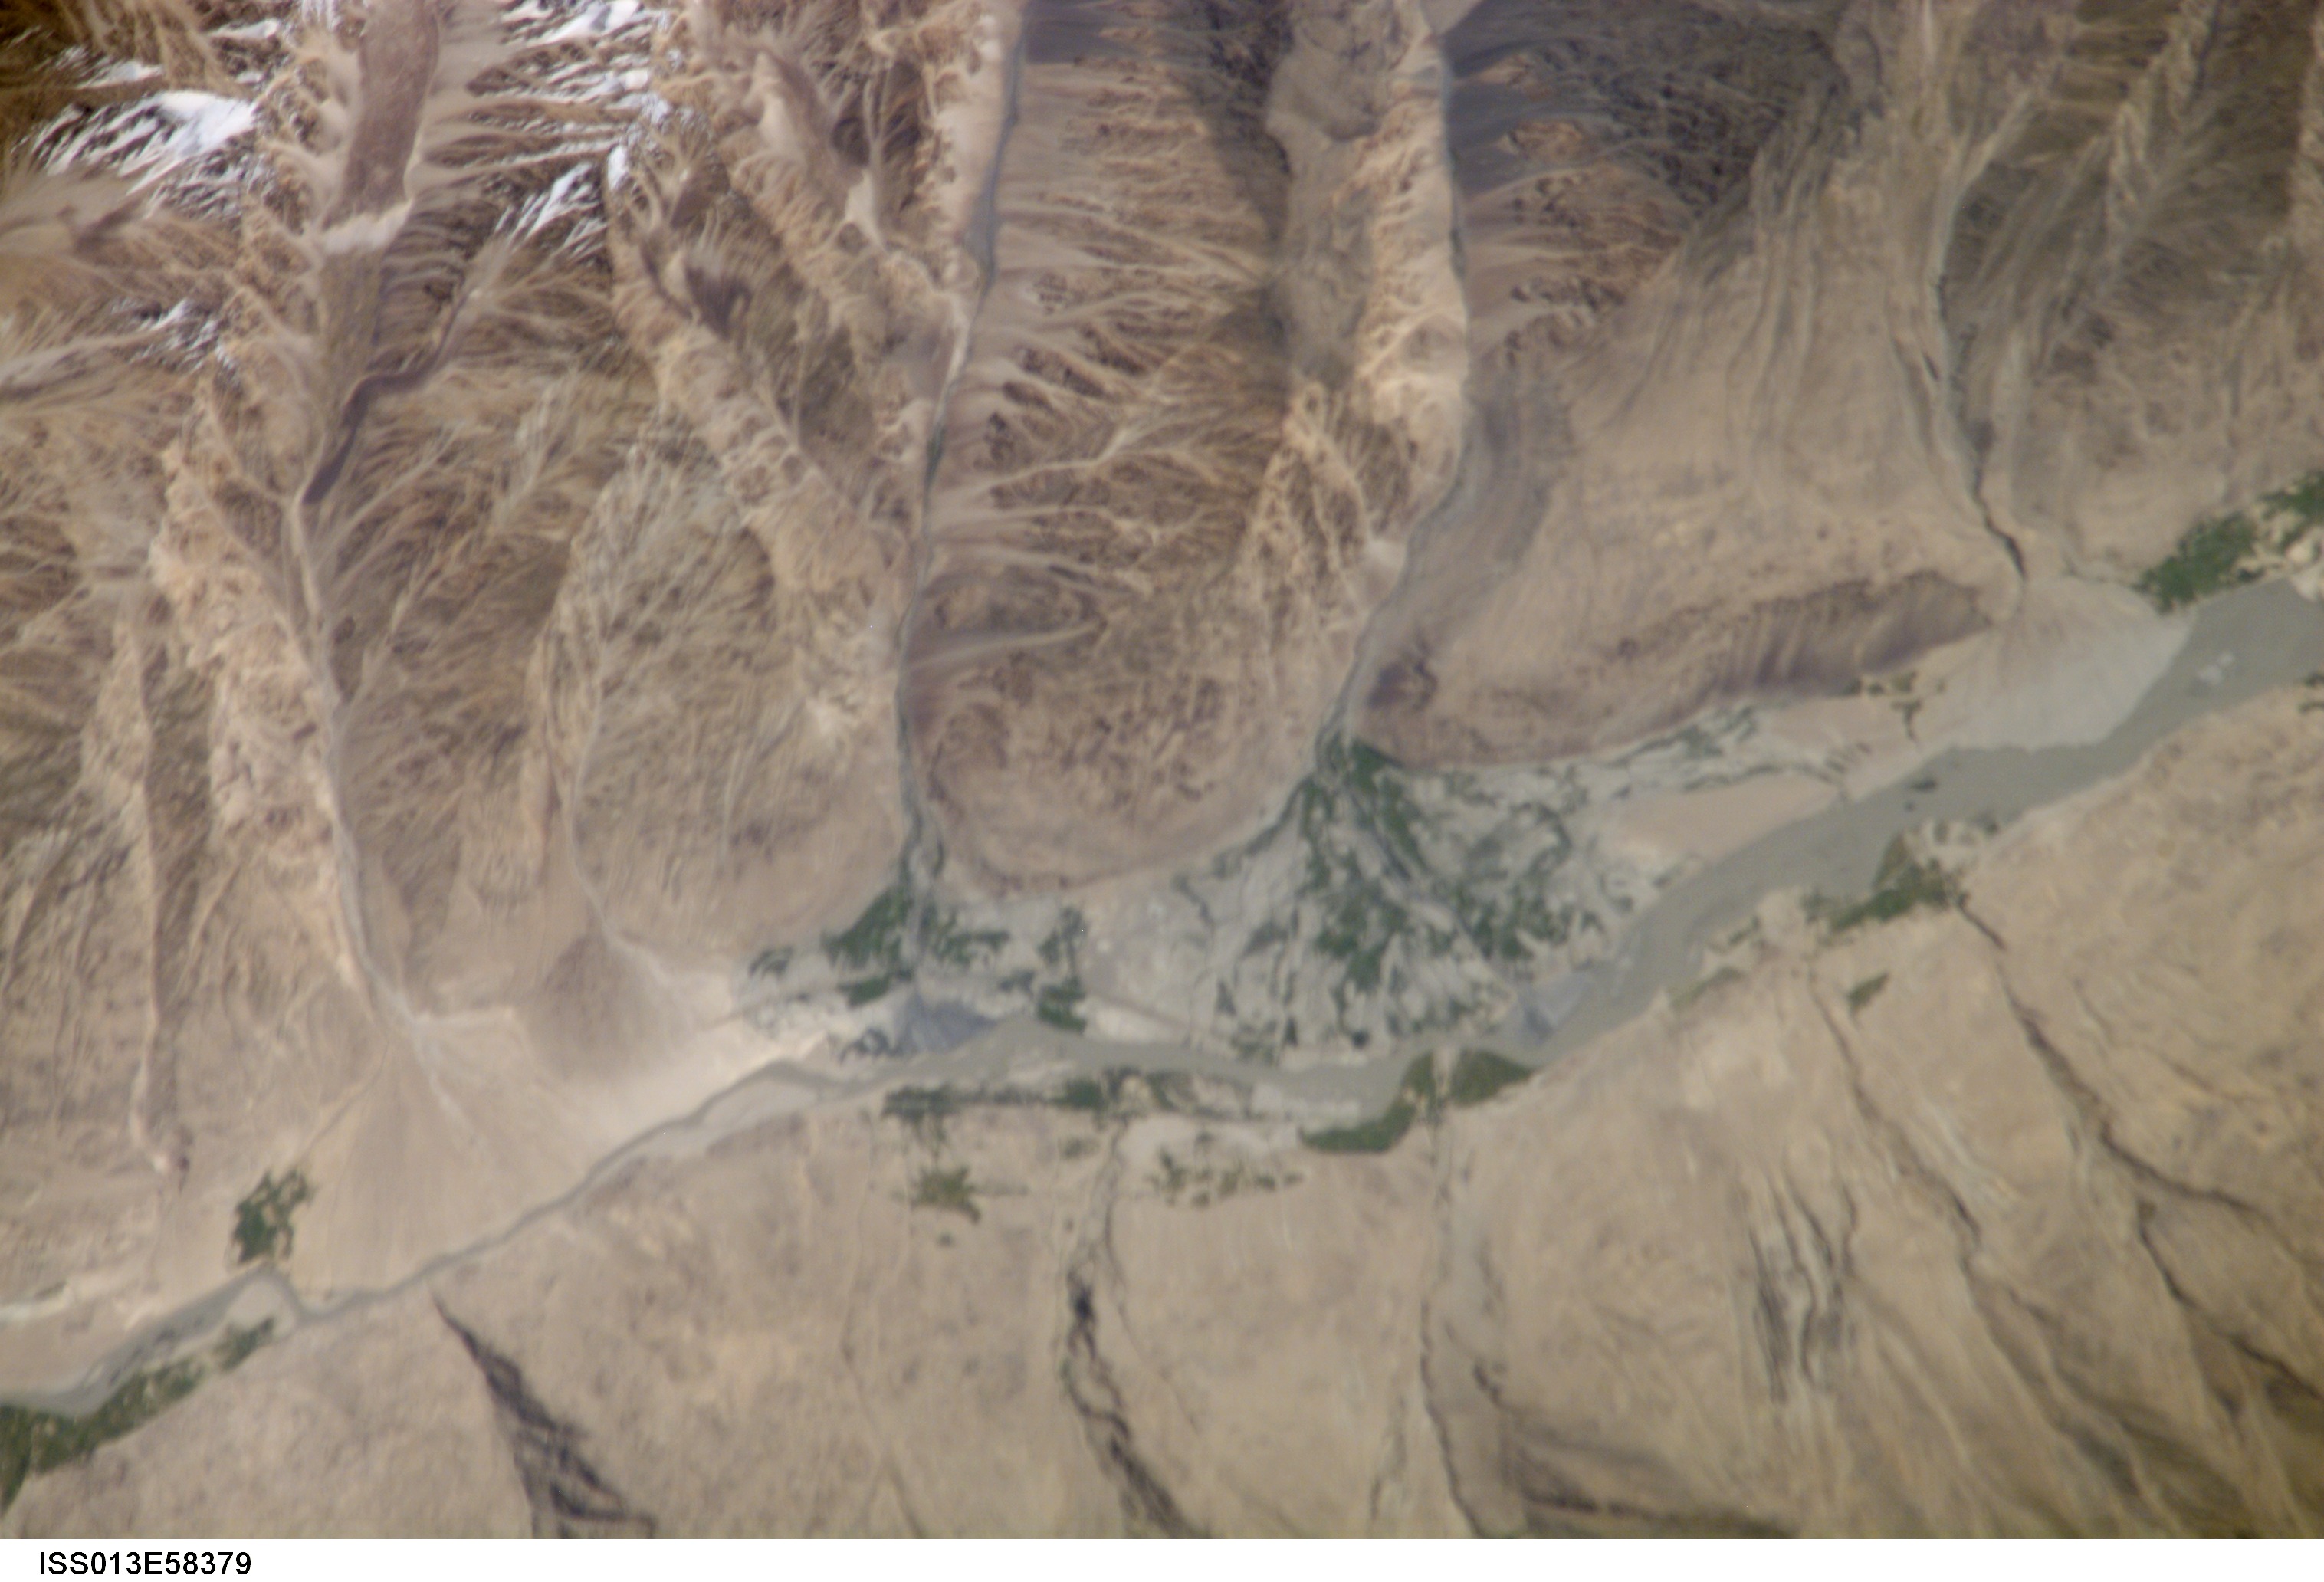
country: AFGHANISTAN
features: PAMIR RIVER, RAVINES
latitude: 36.9
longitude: 72.2
